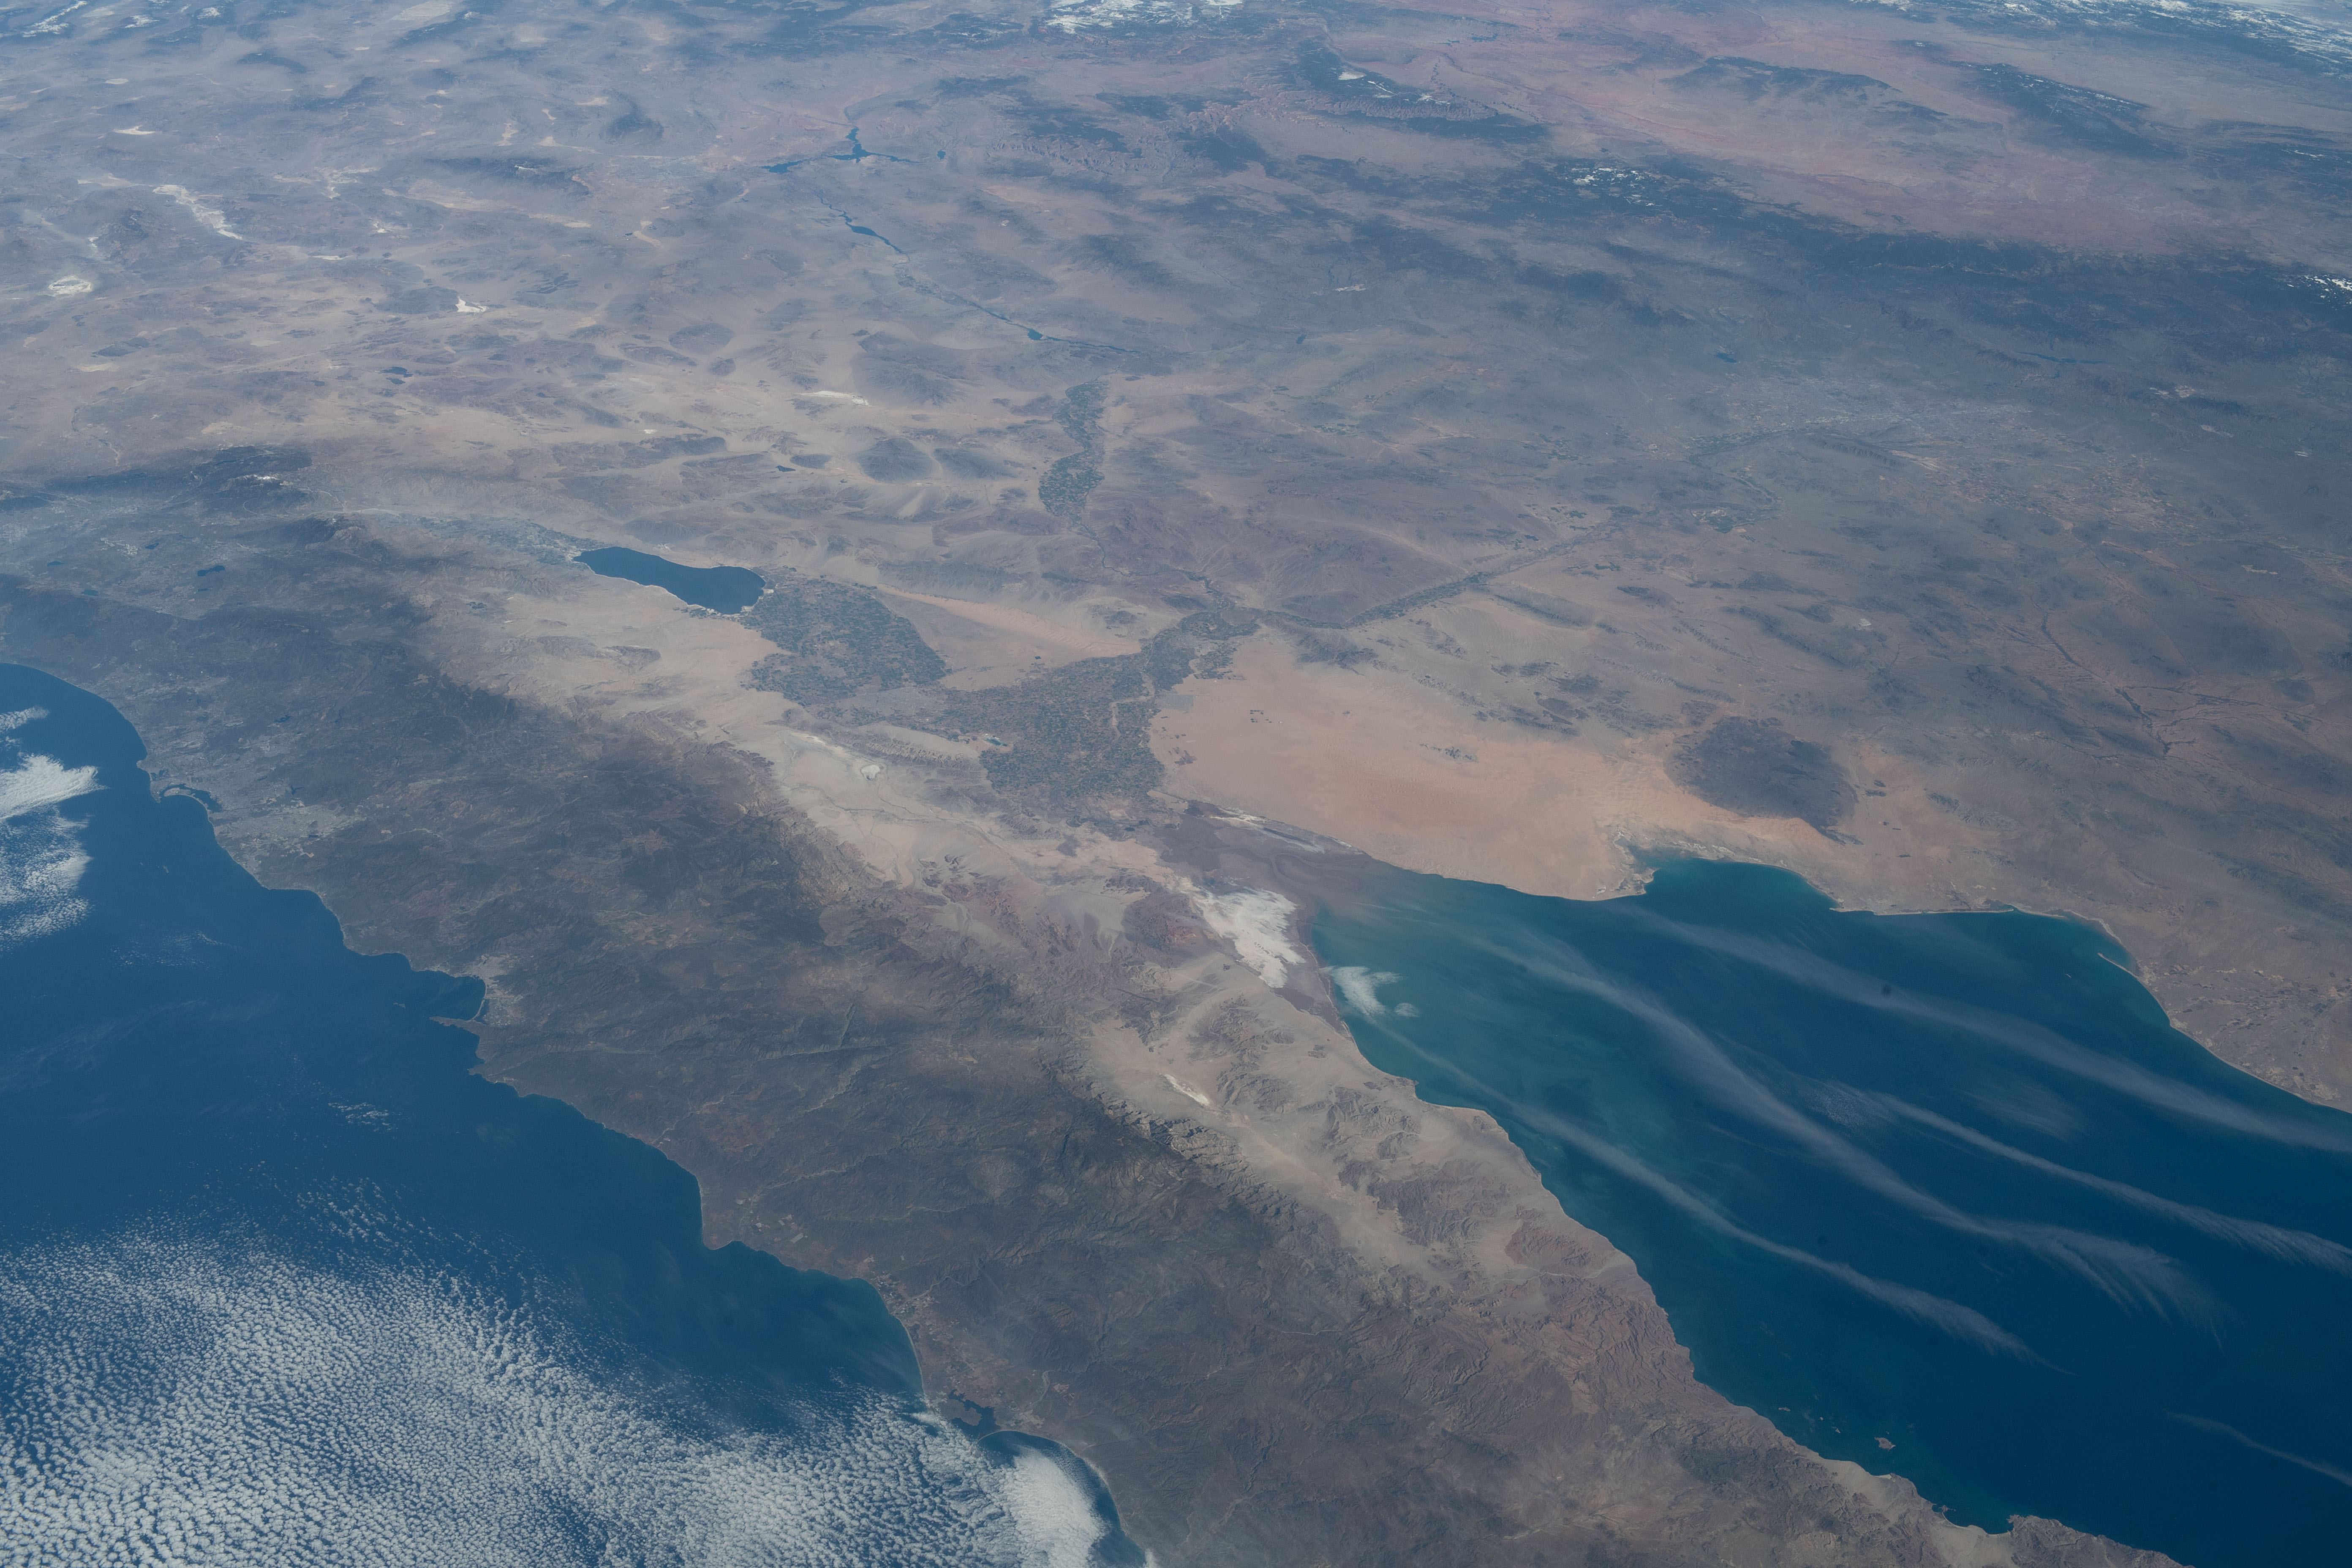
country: MEXICO
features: SEA OF CORTEZ, COLORADO RIVER, BAJA CALIFORNIA
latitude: 32.0
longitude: -115.0
